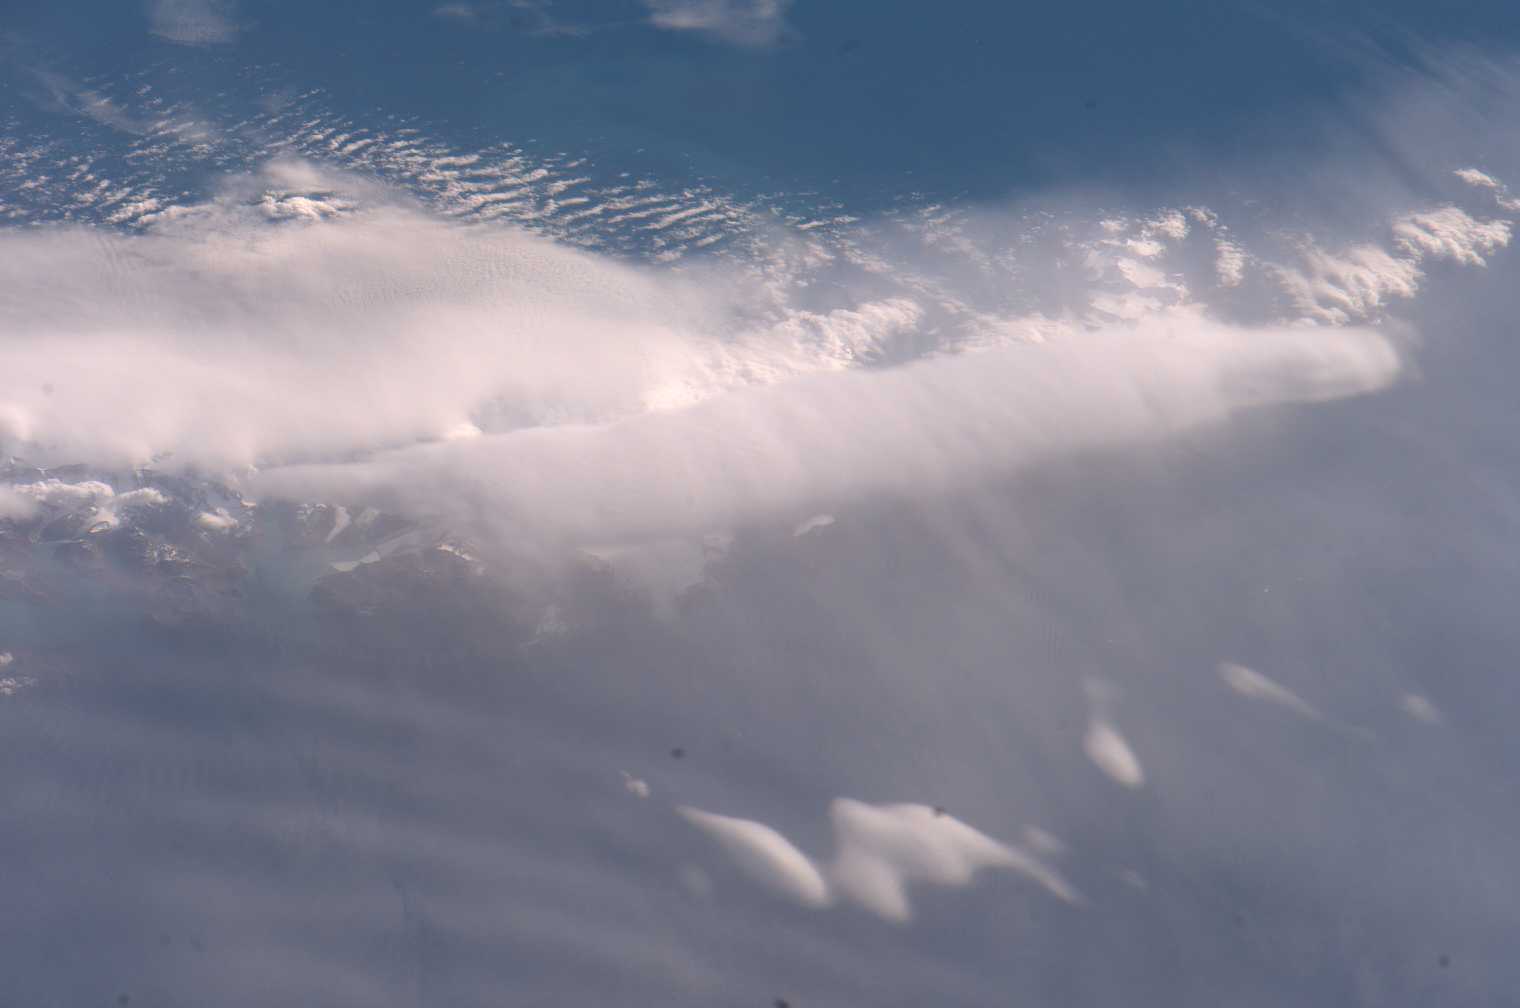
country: SOUTH GEORGIA IS.
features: C. CONSTANCE, GLACIERS, MTS.
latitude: -54.0
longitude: -37.0
